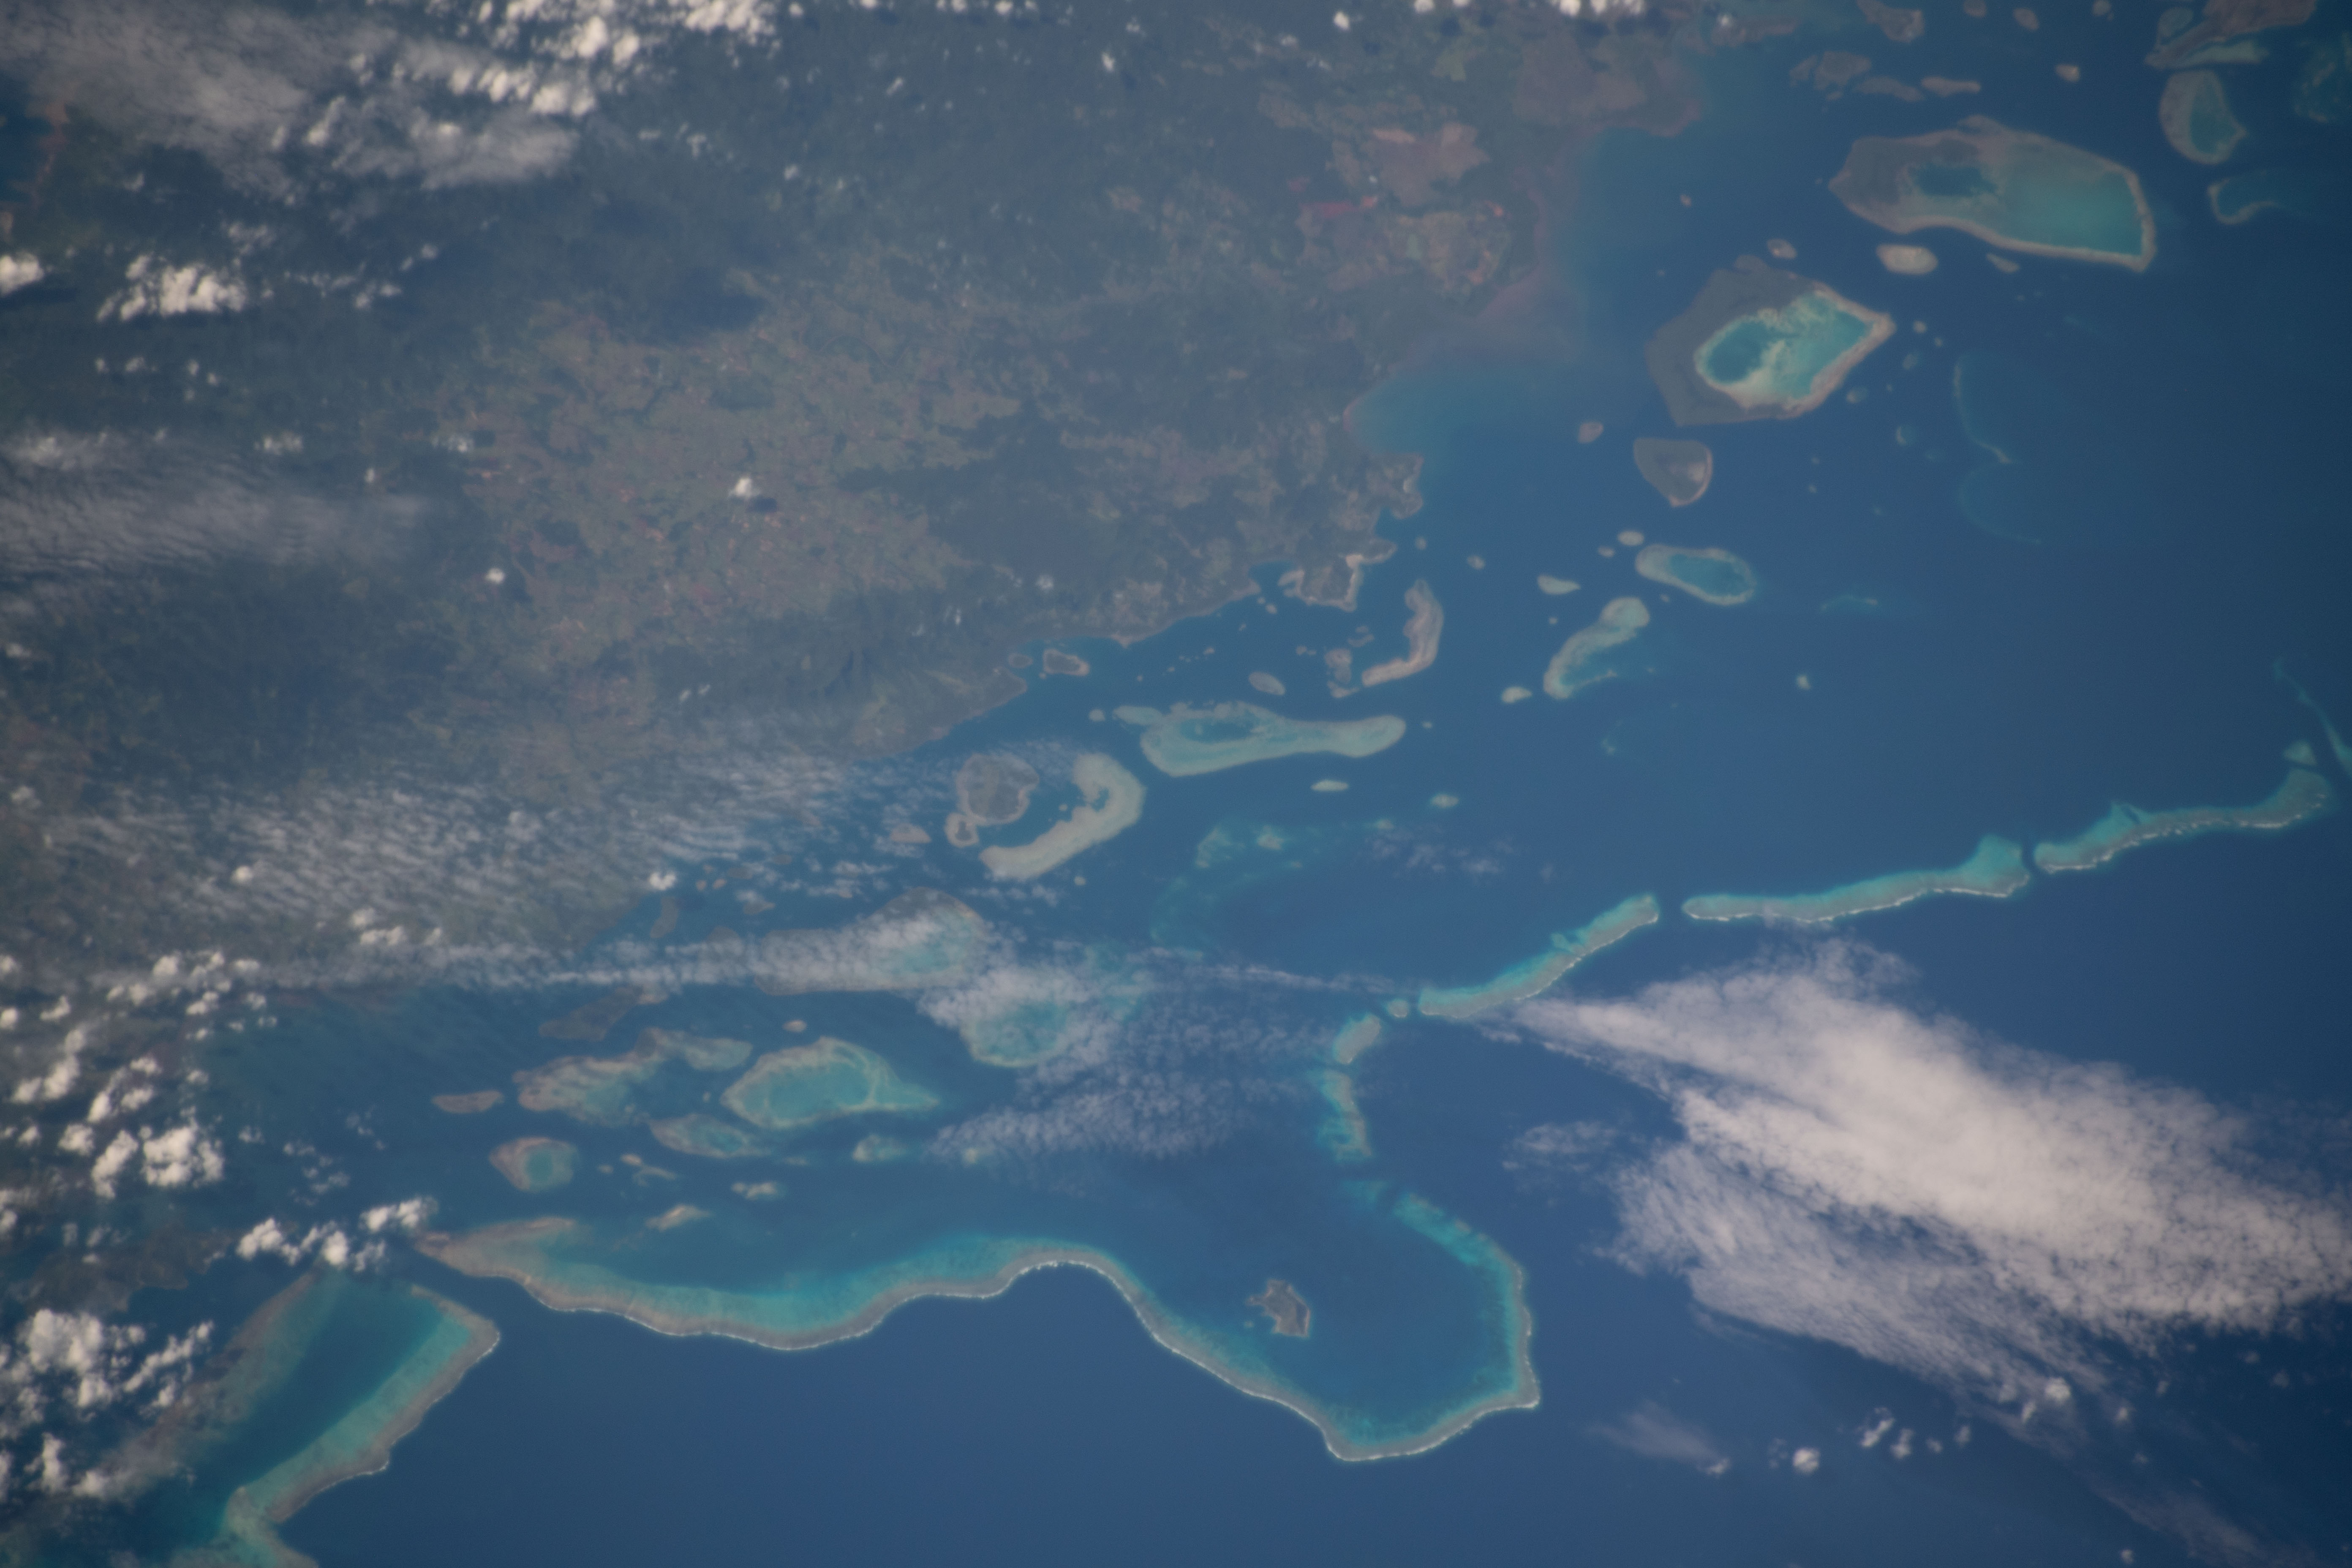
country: FIJI ISLANDS
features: FIJI, NORTHERN DIVISION, VANU LEVU, ARCHIPELAGO
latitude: -16.4
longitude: 179.0
